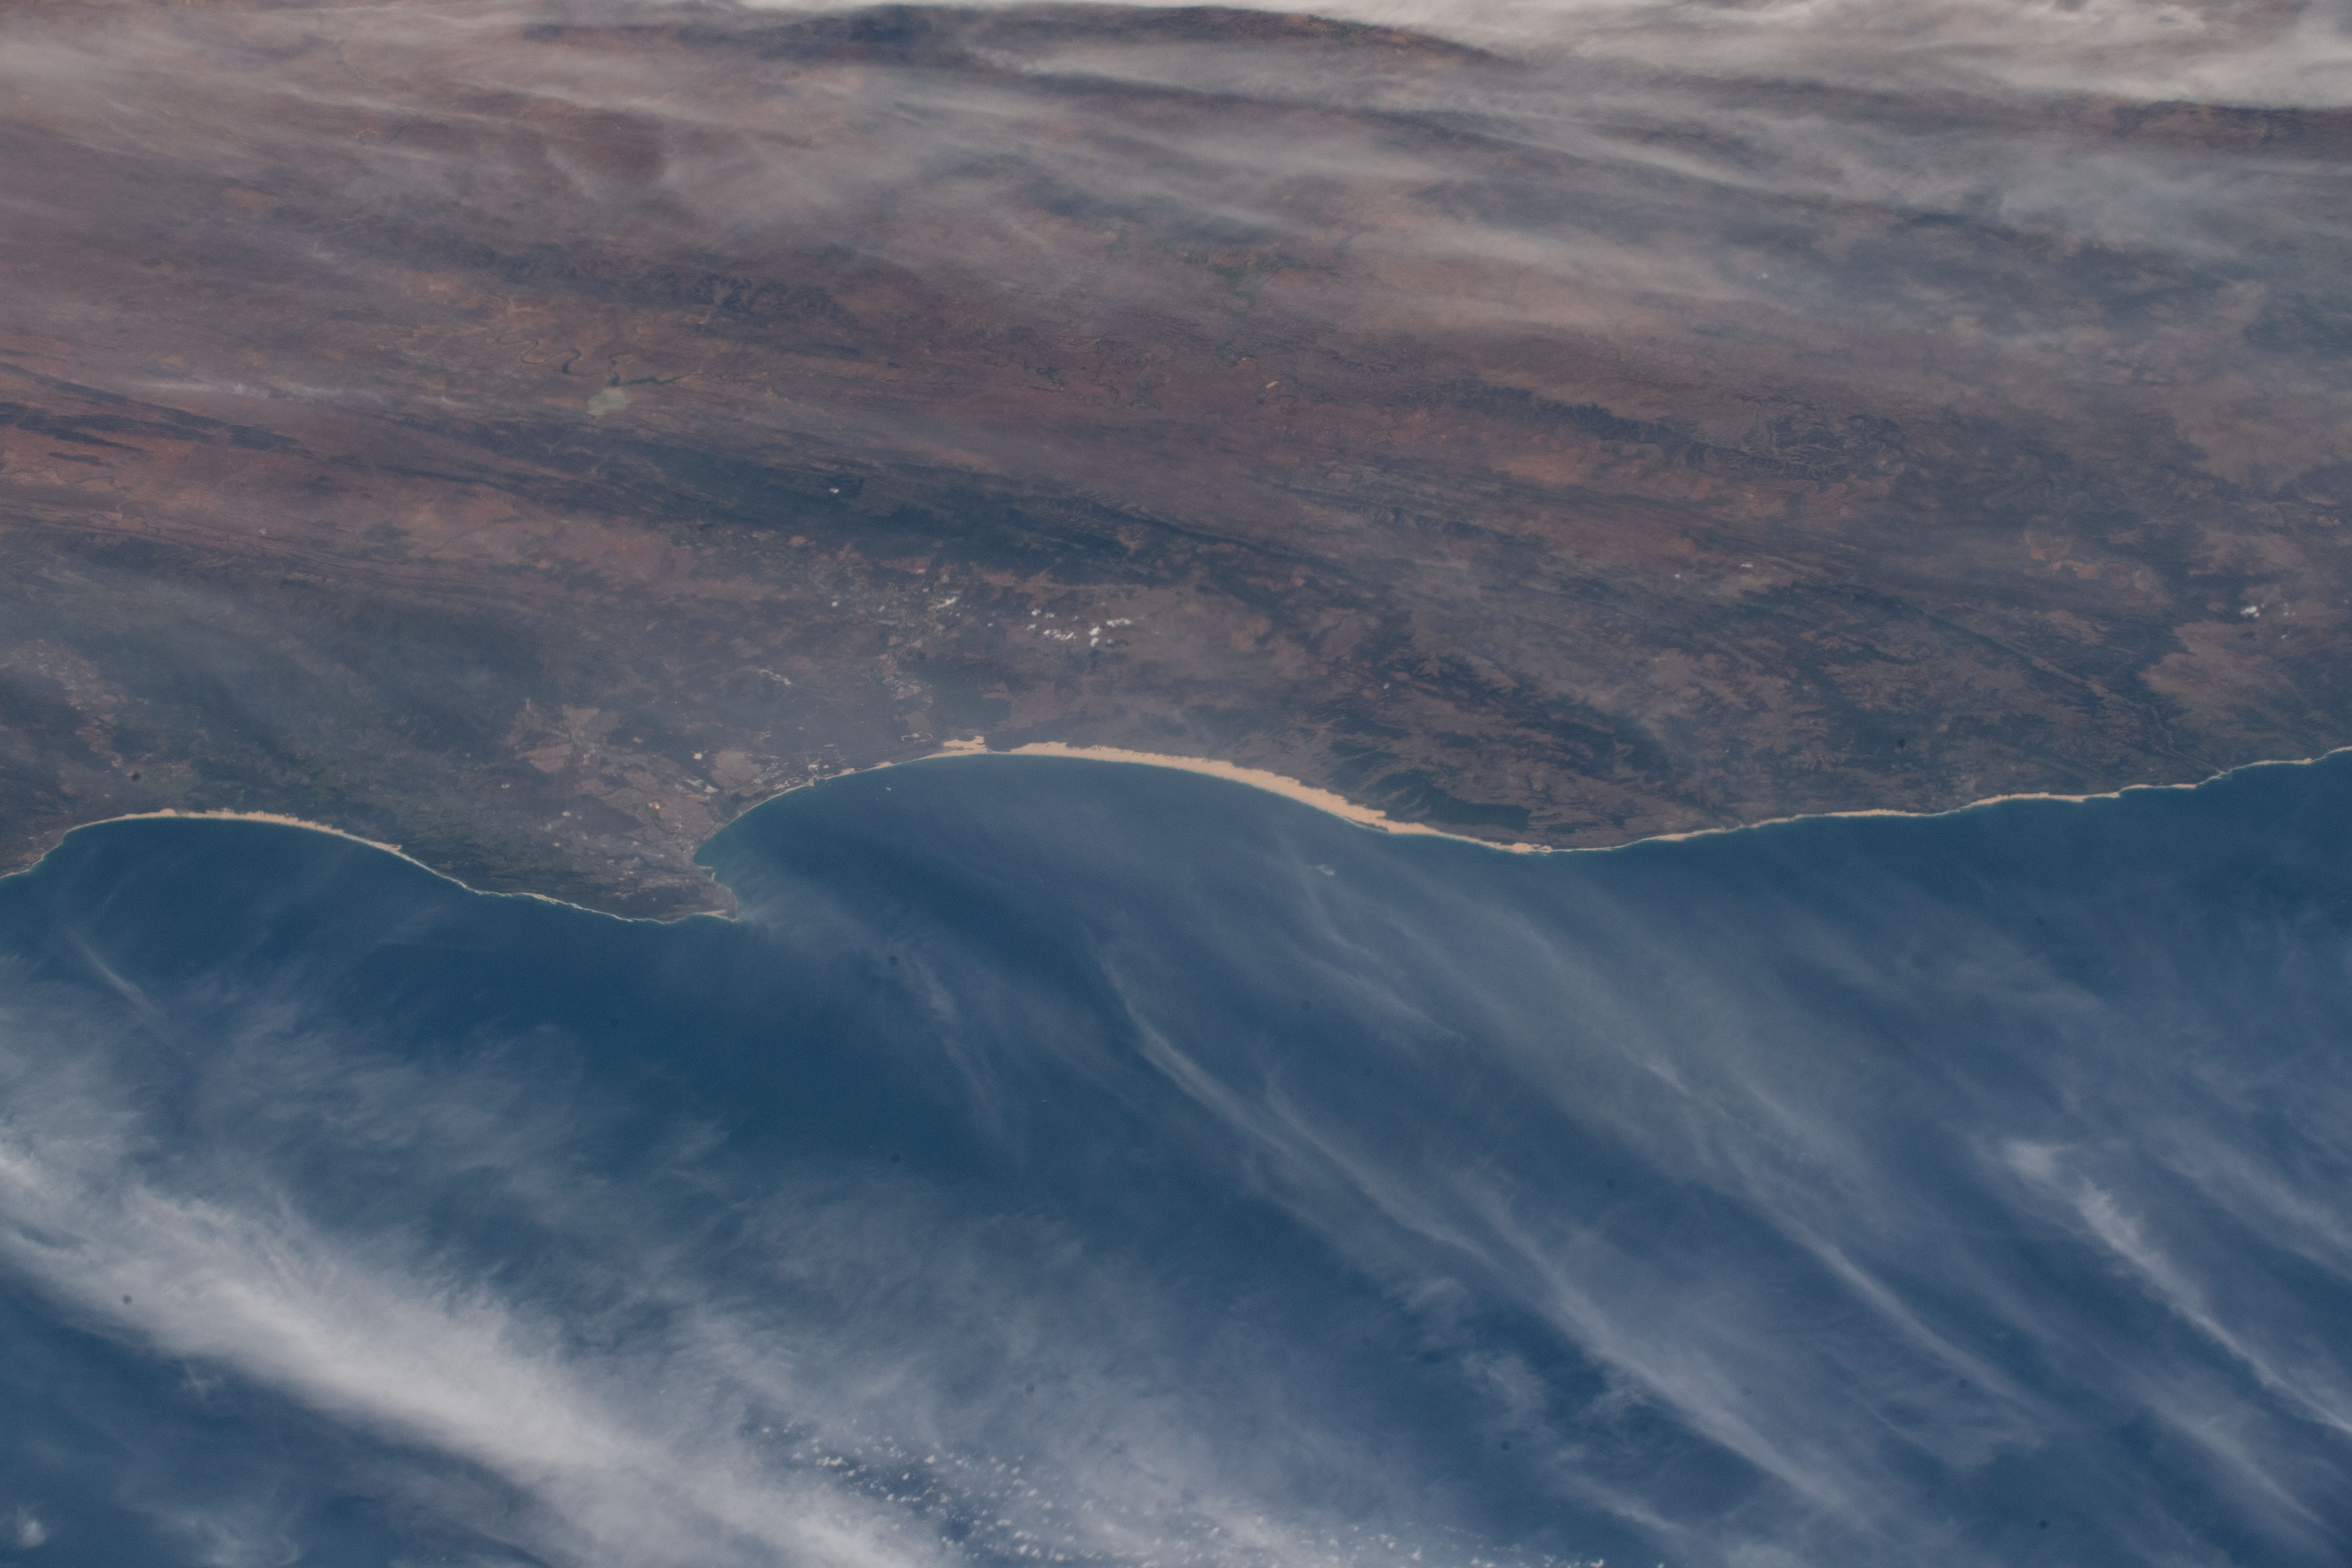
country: REPUBLIC SOUTH AFRICA
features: SOUTH AFRICA, DRAKENSBERG MOUNTAINS, PORT ELIZABETH, ADDO ELEPHANT NATIONAL PARK
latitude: -33.7
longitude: 26.2
